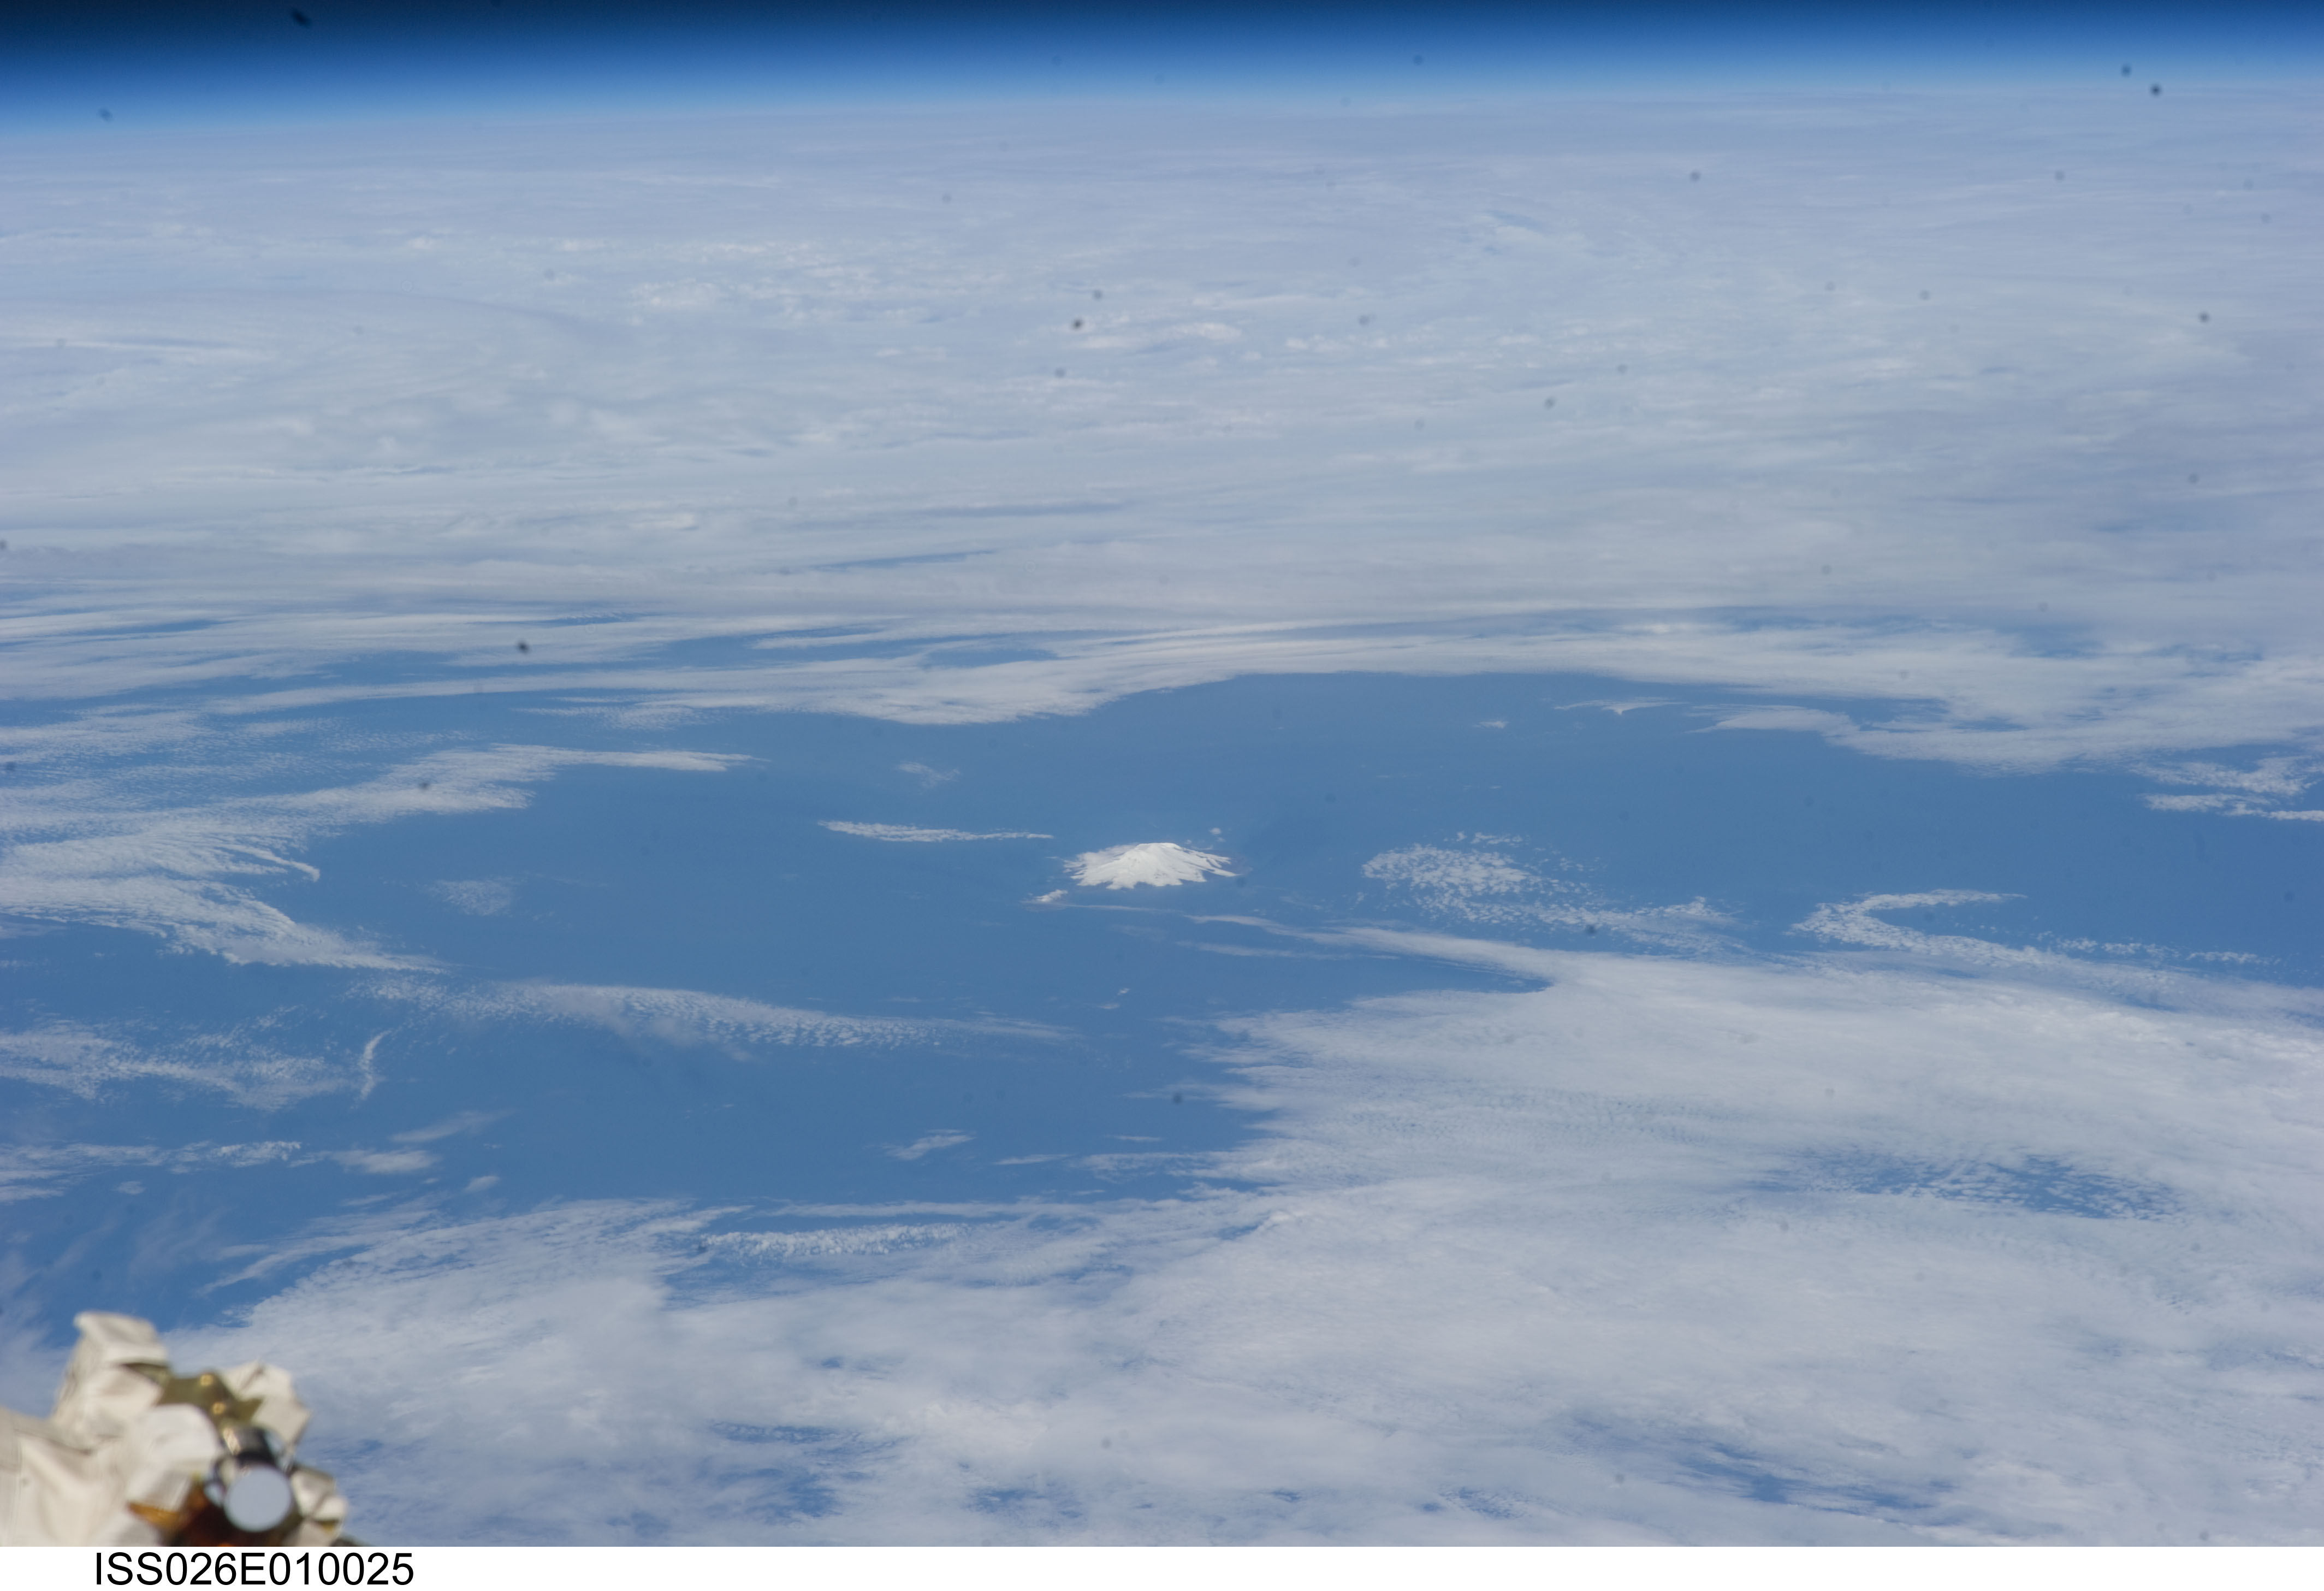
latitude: -53.0
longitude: 73.7
